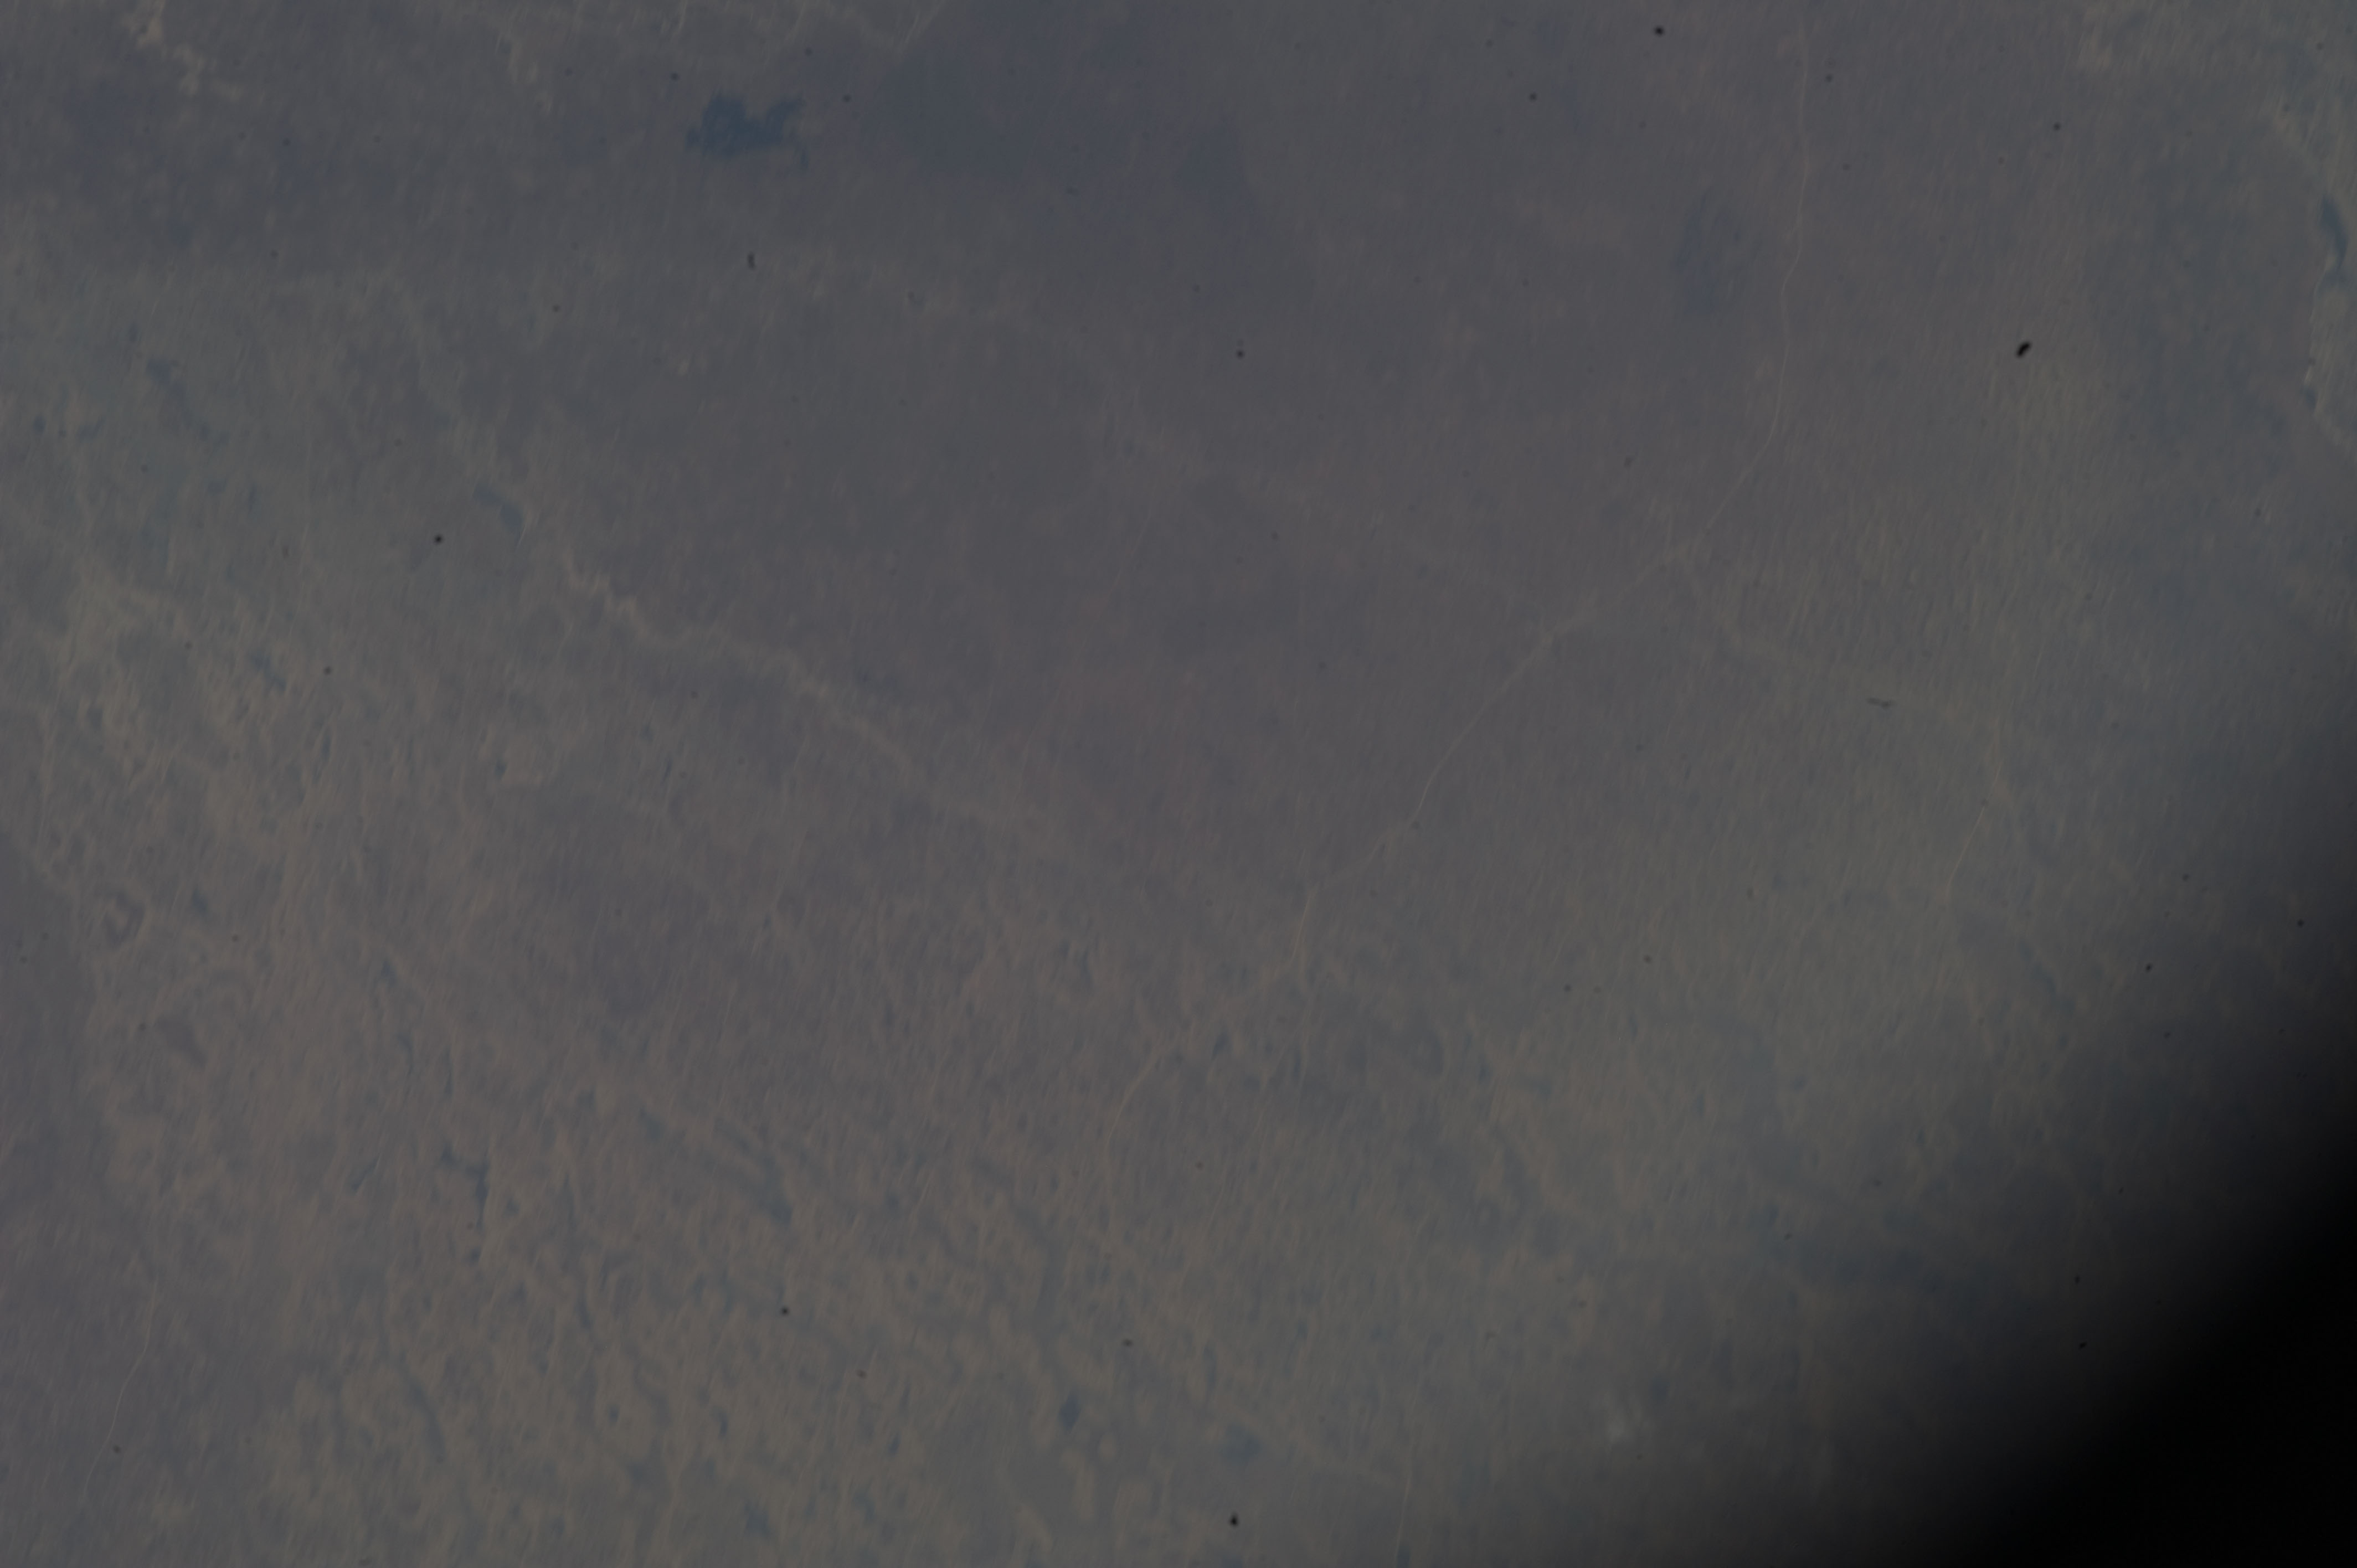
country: NAMIBIA
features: VILLAGES, AGR., ROADS, SOFT FOCUS
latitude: -18.0
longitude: 15.5
